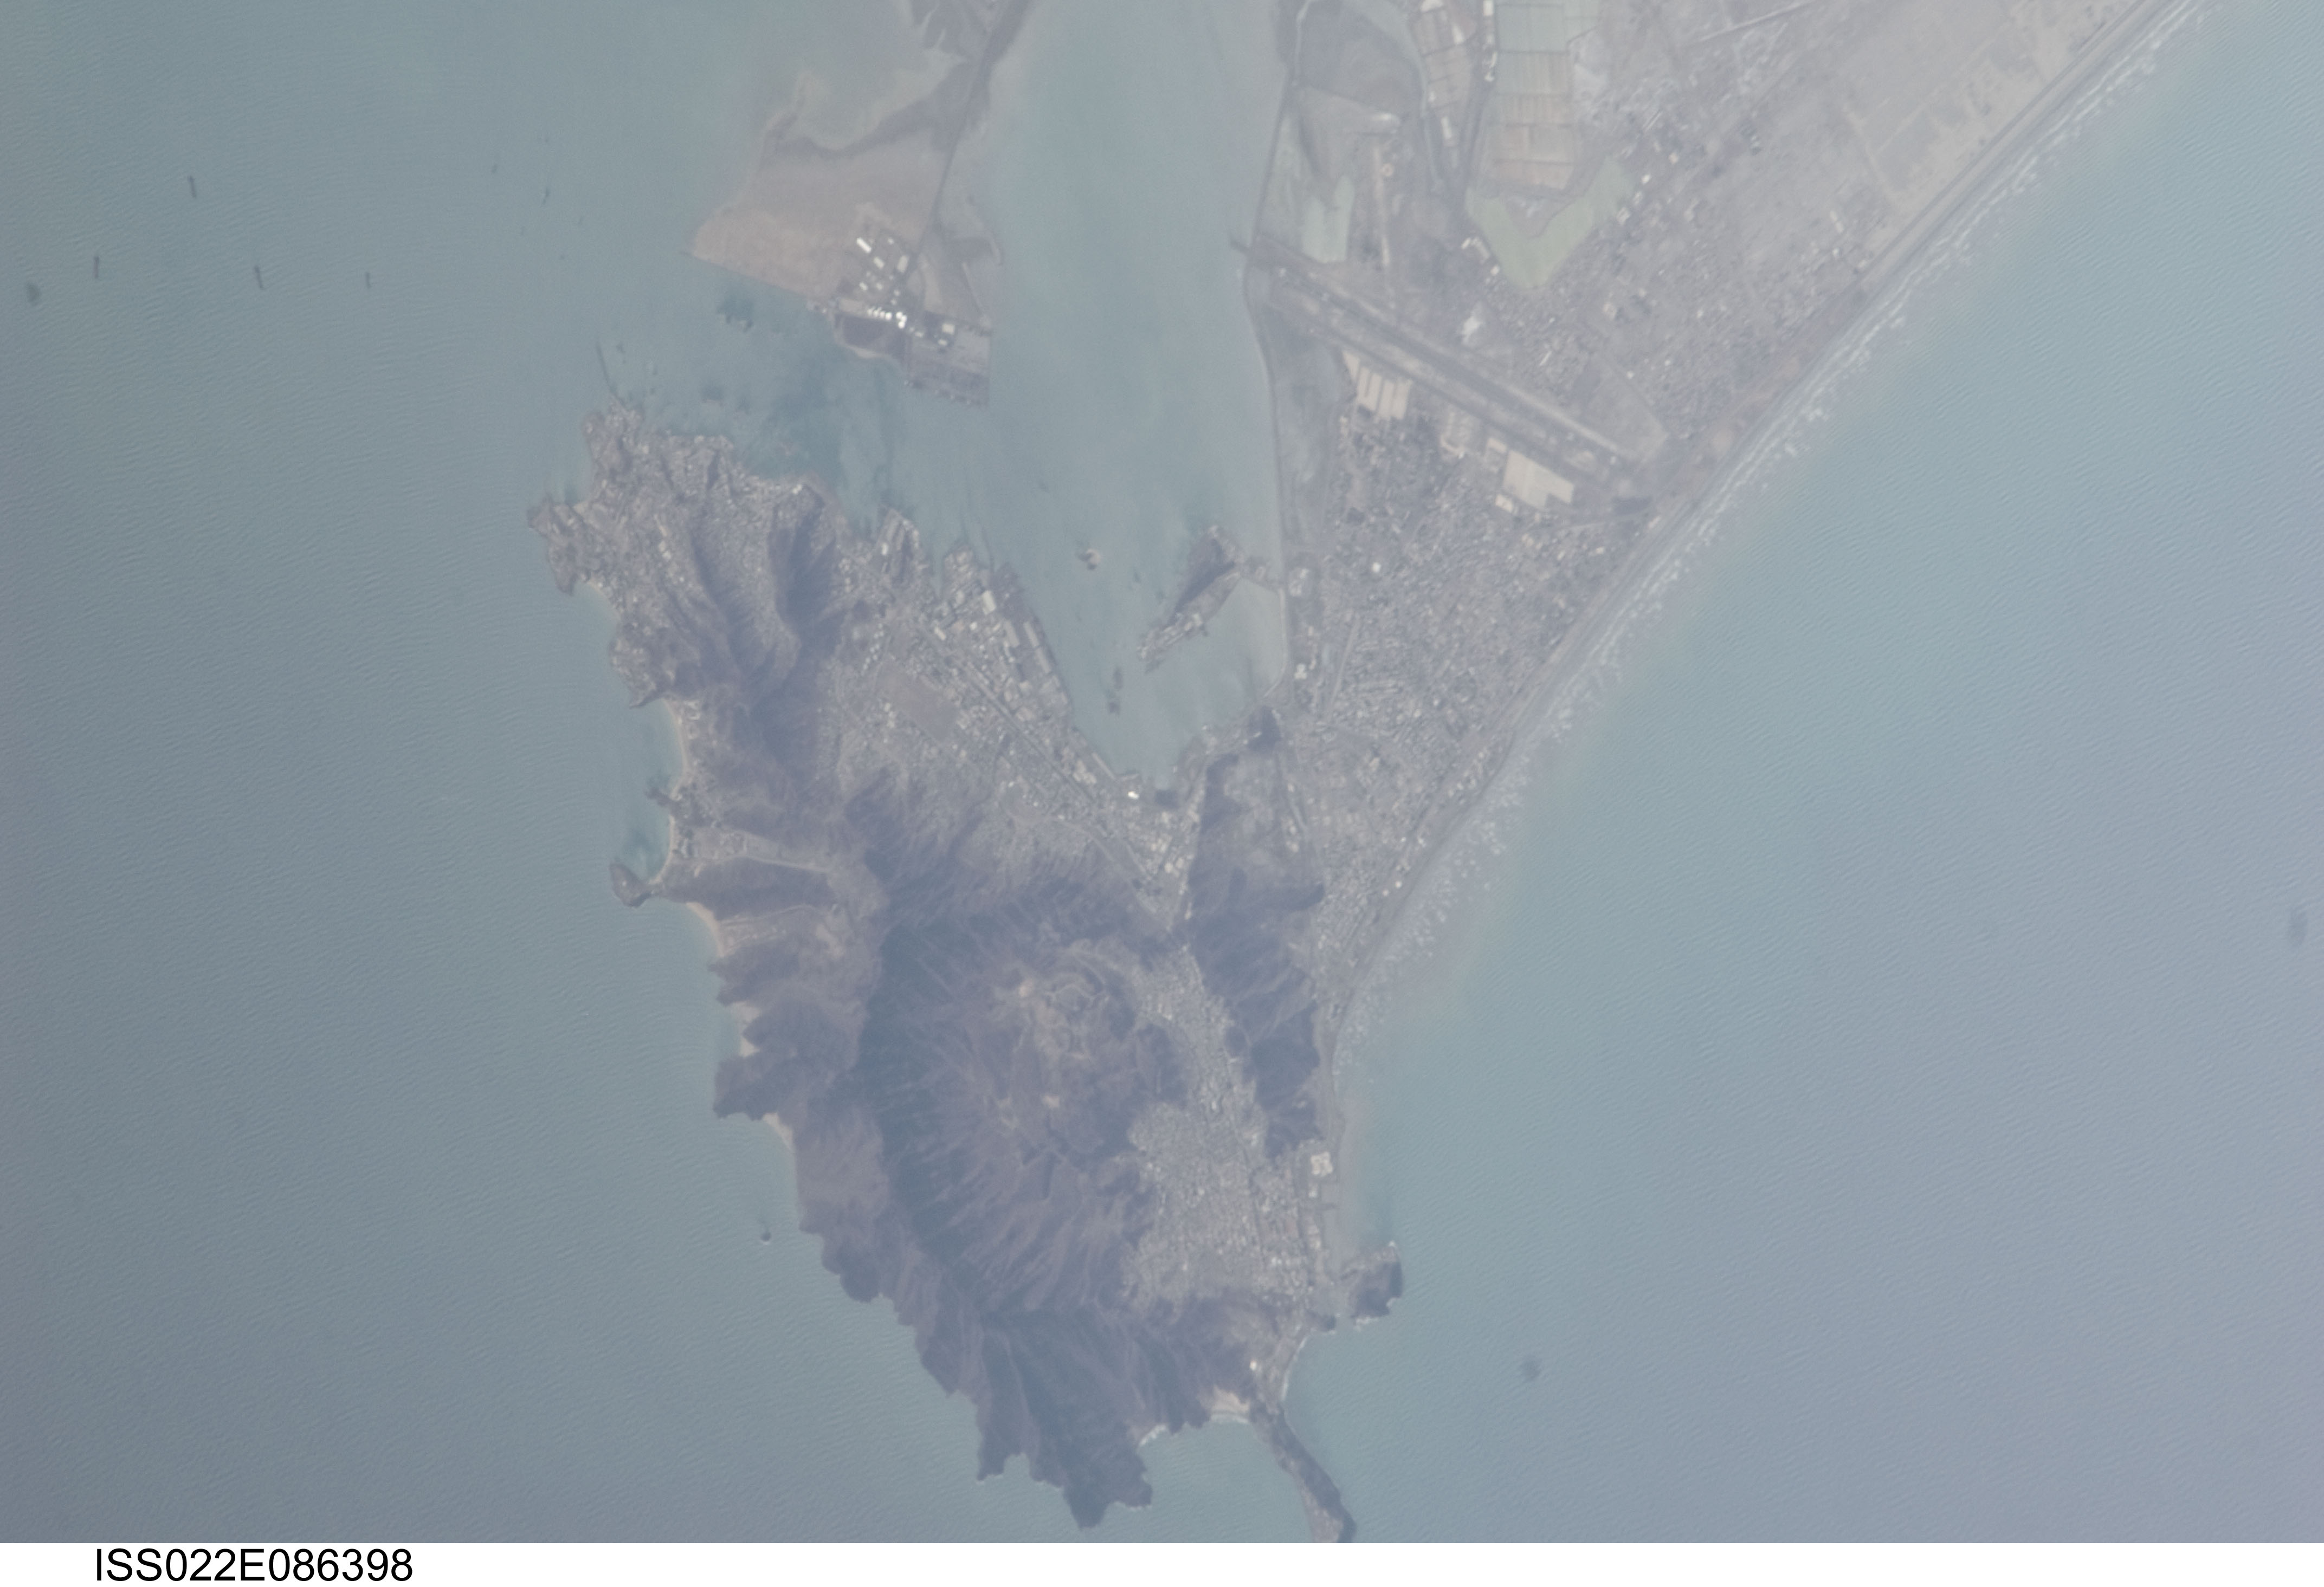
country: YEMEN
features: ADEN, AIRPORT, C. MARSHAQ, COAST
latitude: 12.8
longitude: 45.0
